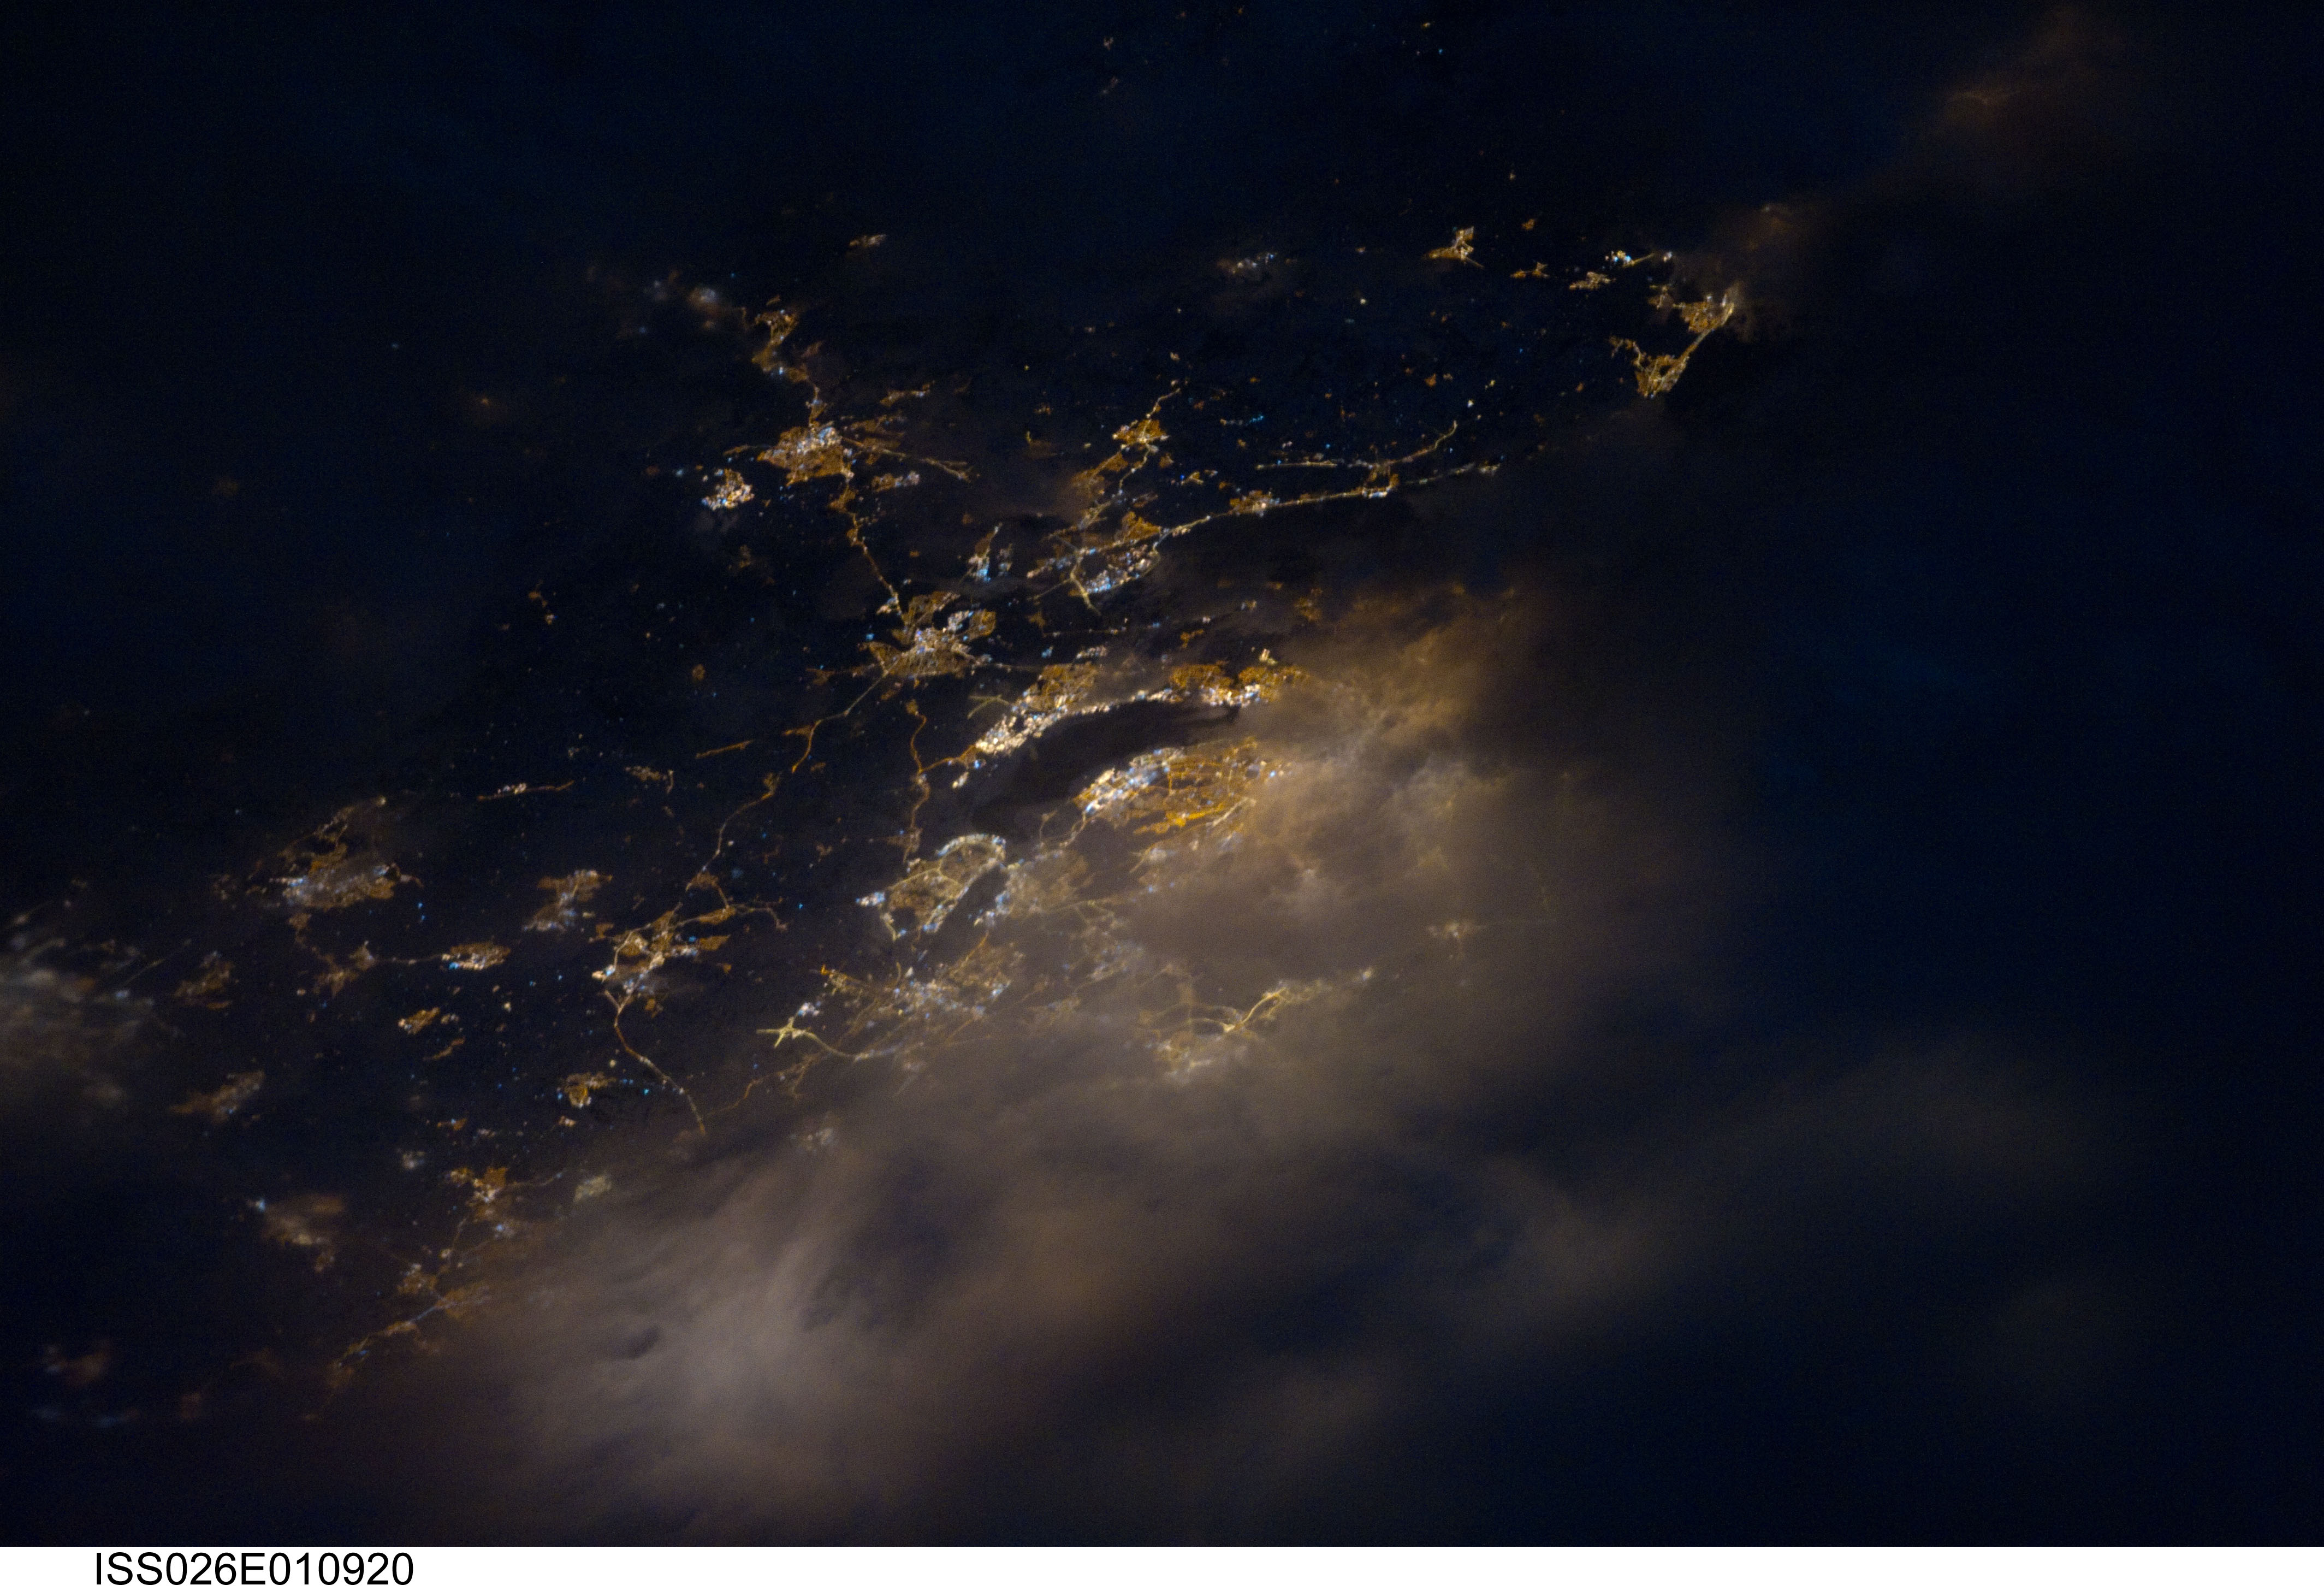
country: UK-ENGLAND
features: LIVERPOOL AT NIGHT
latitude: 53.4
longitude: -2.9
